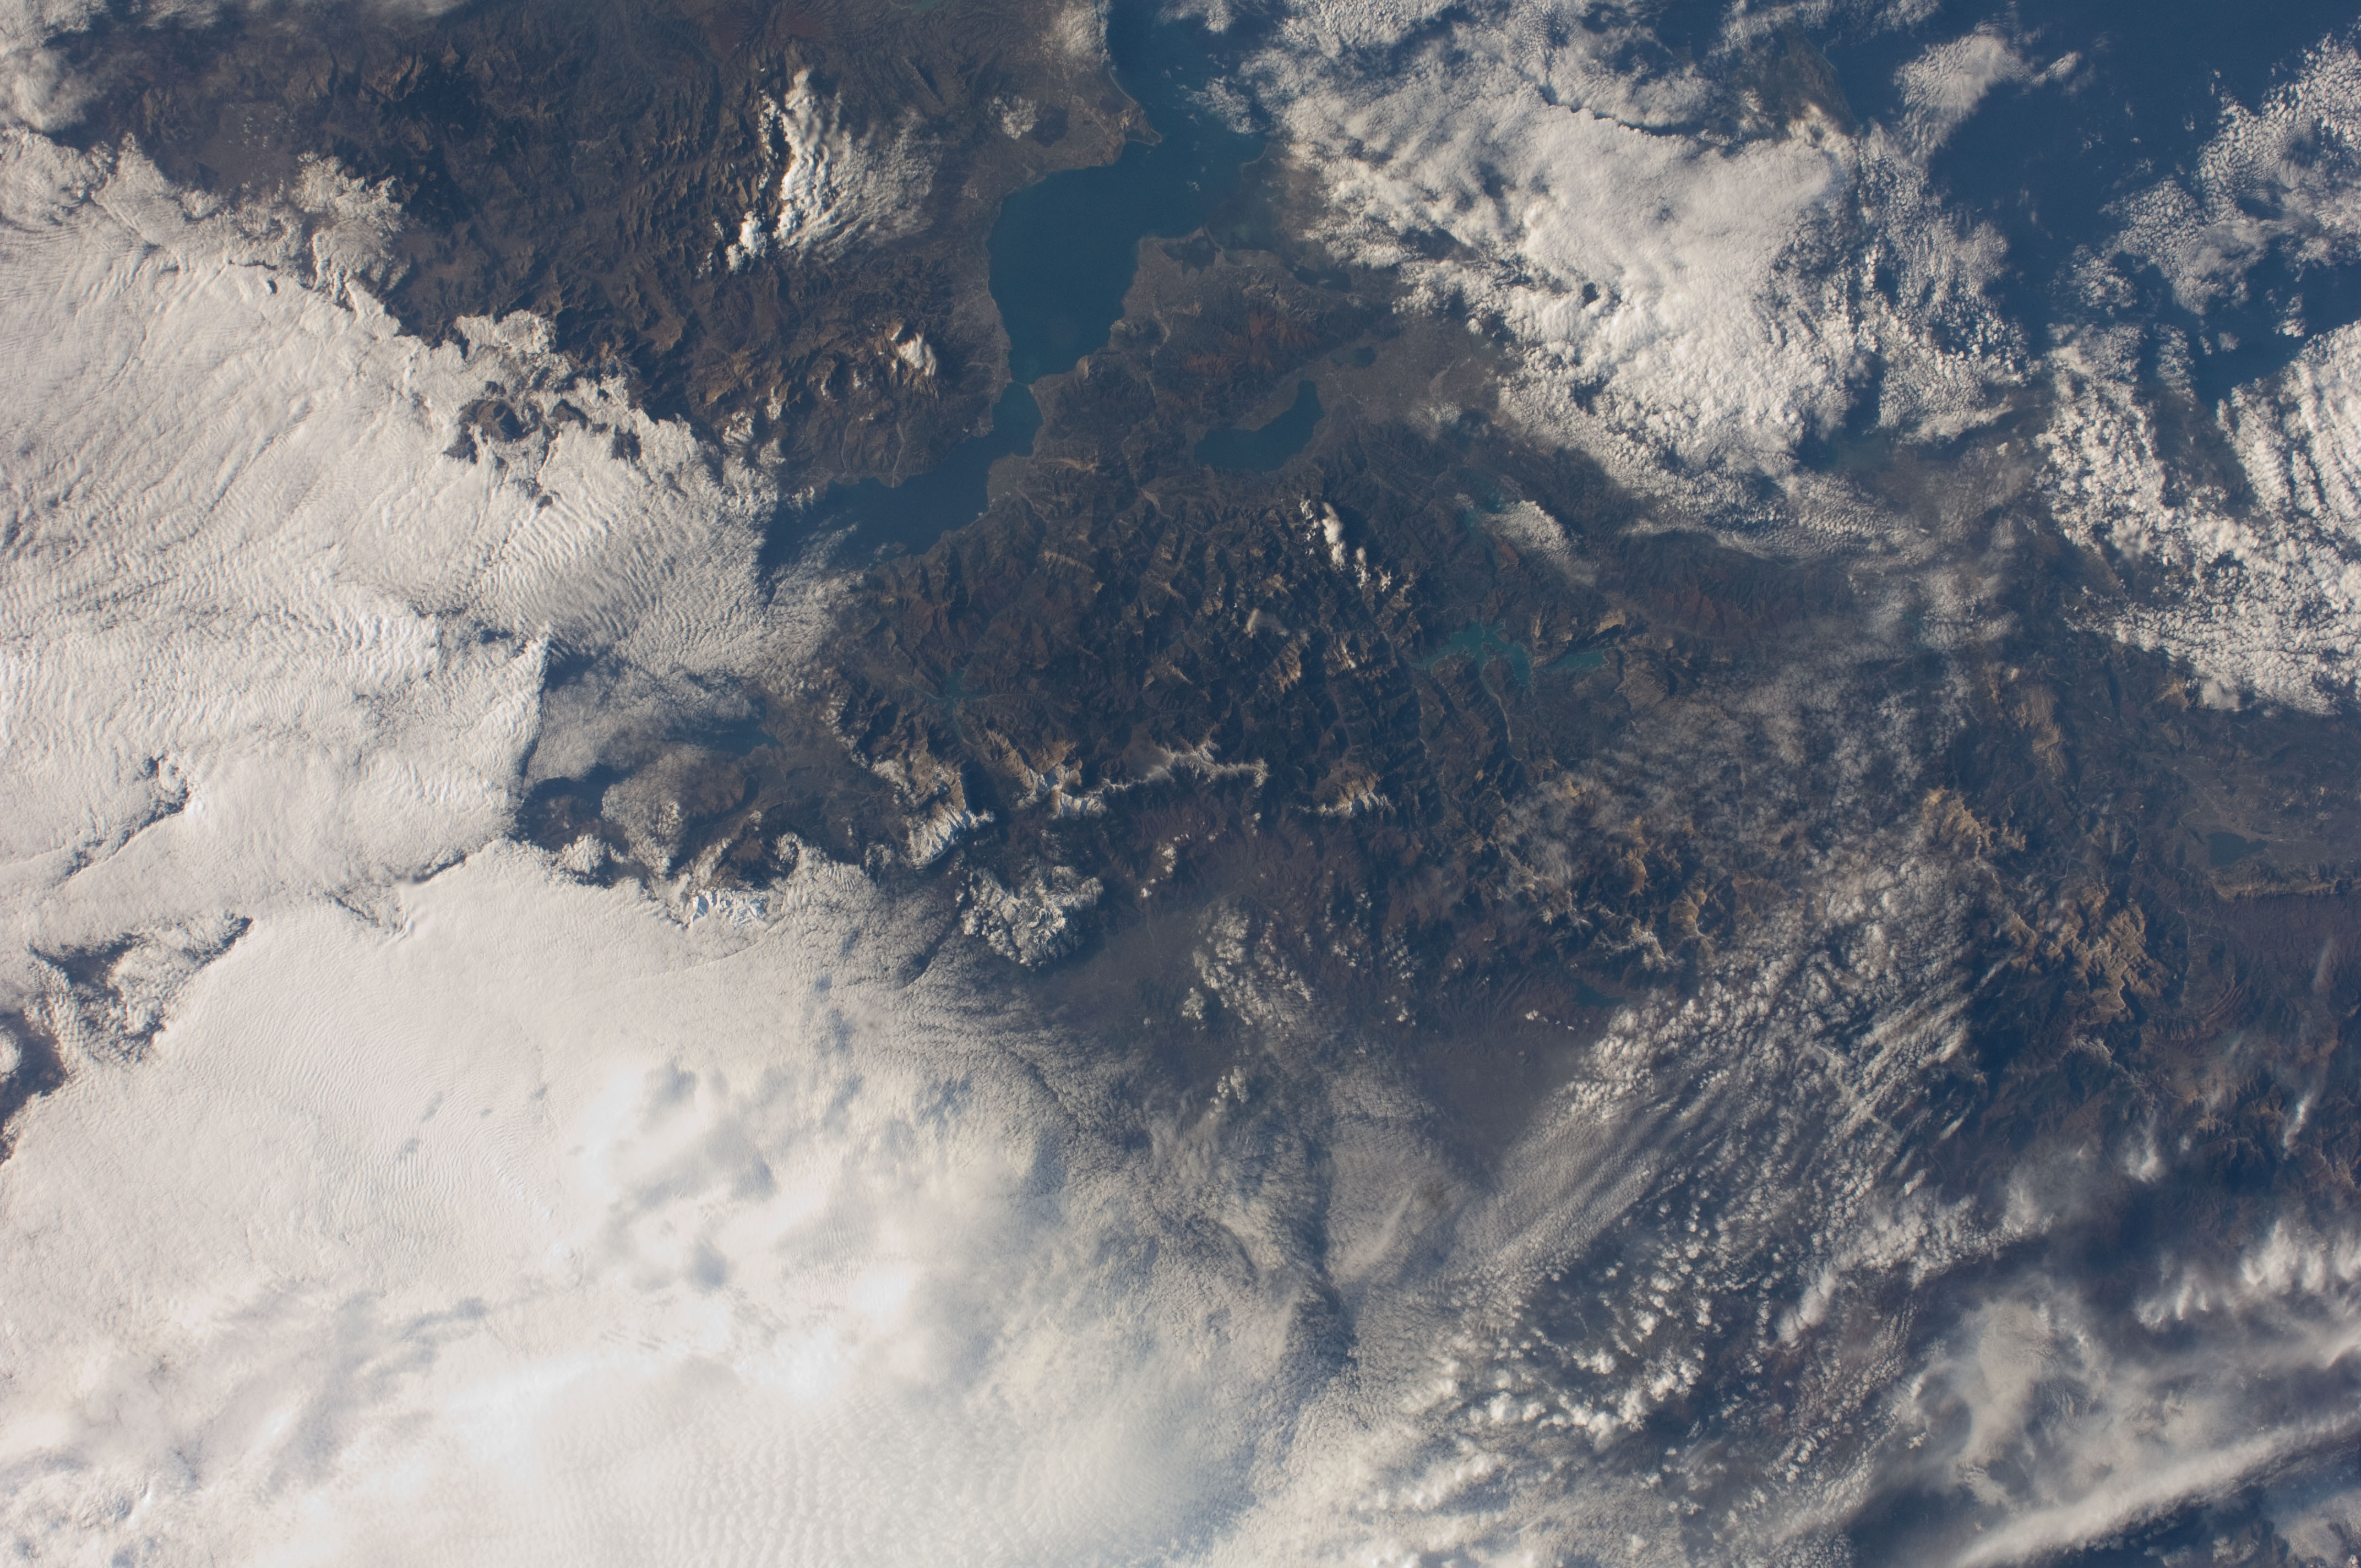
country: GREECE
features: PATRAIKOS GULF, MTS., SNOW, LAKES, IONIAN SEA
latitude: 39.0
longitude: 22.0
